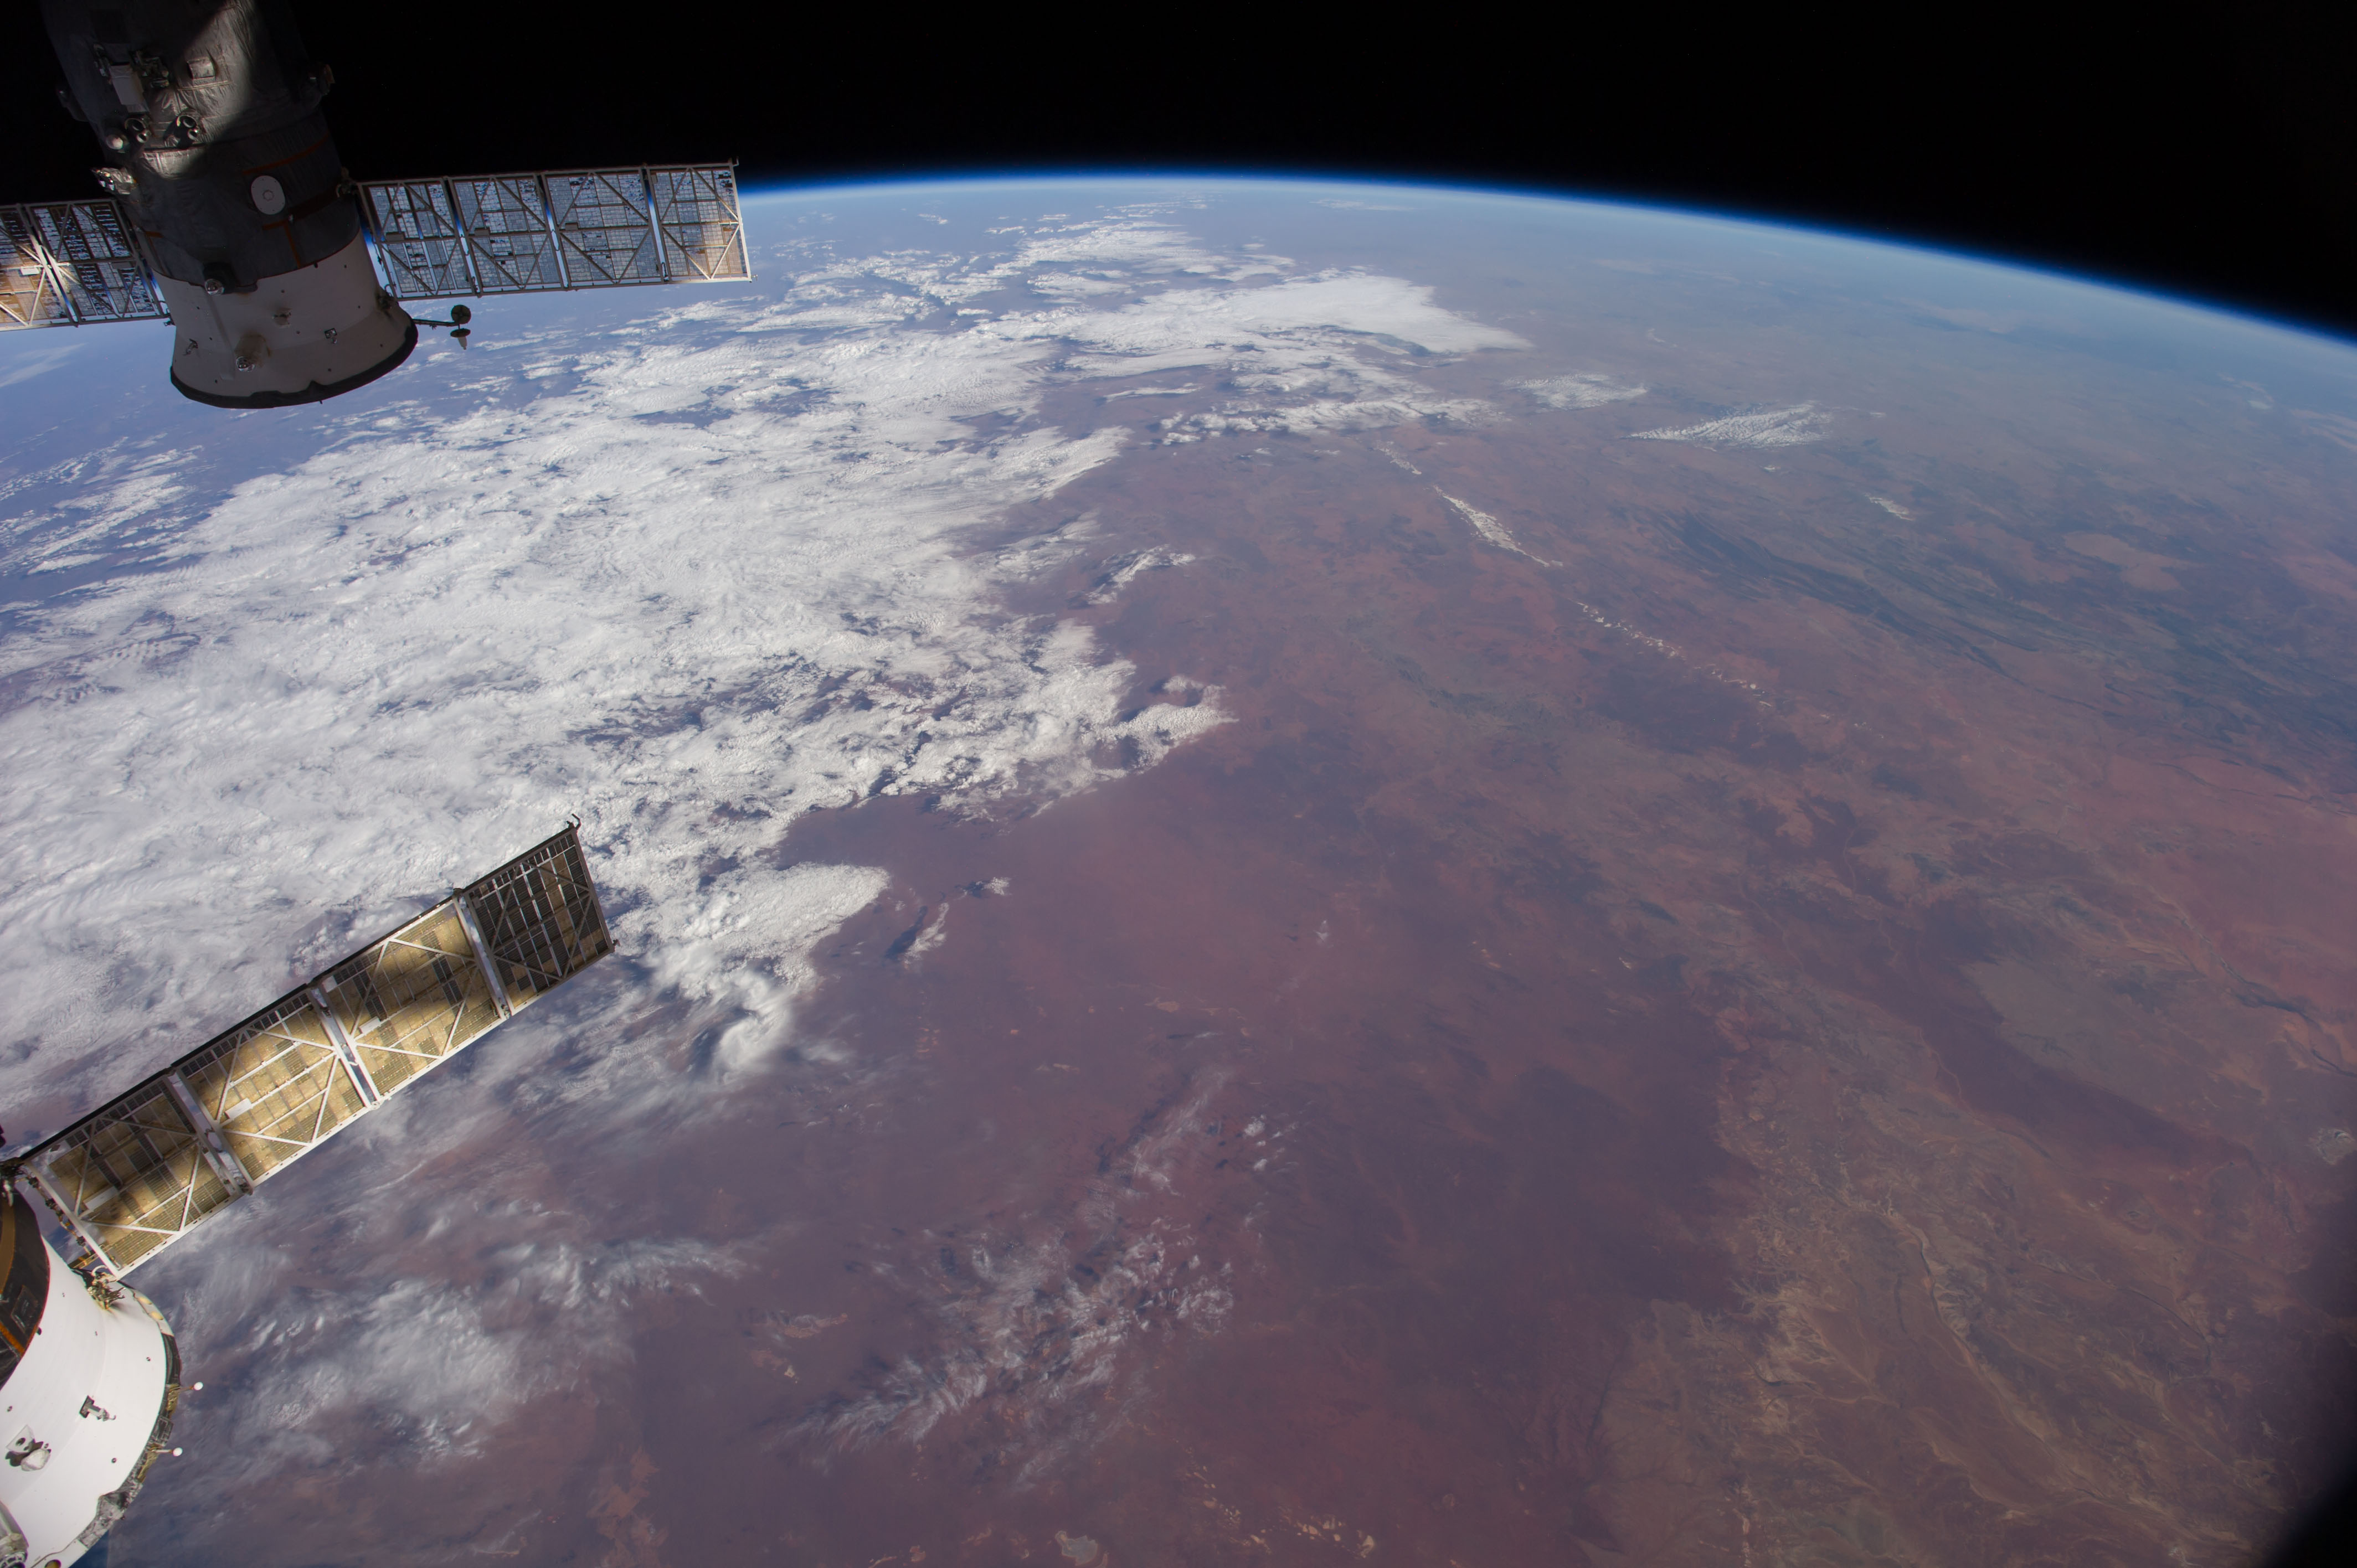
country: AUSTRALIA-SA
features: MACDONNELL RA., L. AMADEUS, GREAT VICTORIA DES., ATMOSPHERIC LIMB
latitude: -28.0
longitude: 131.0
